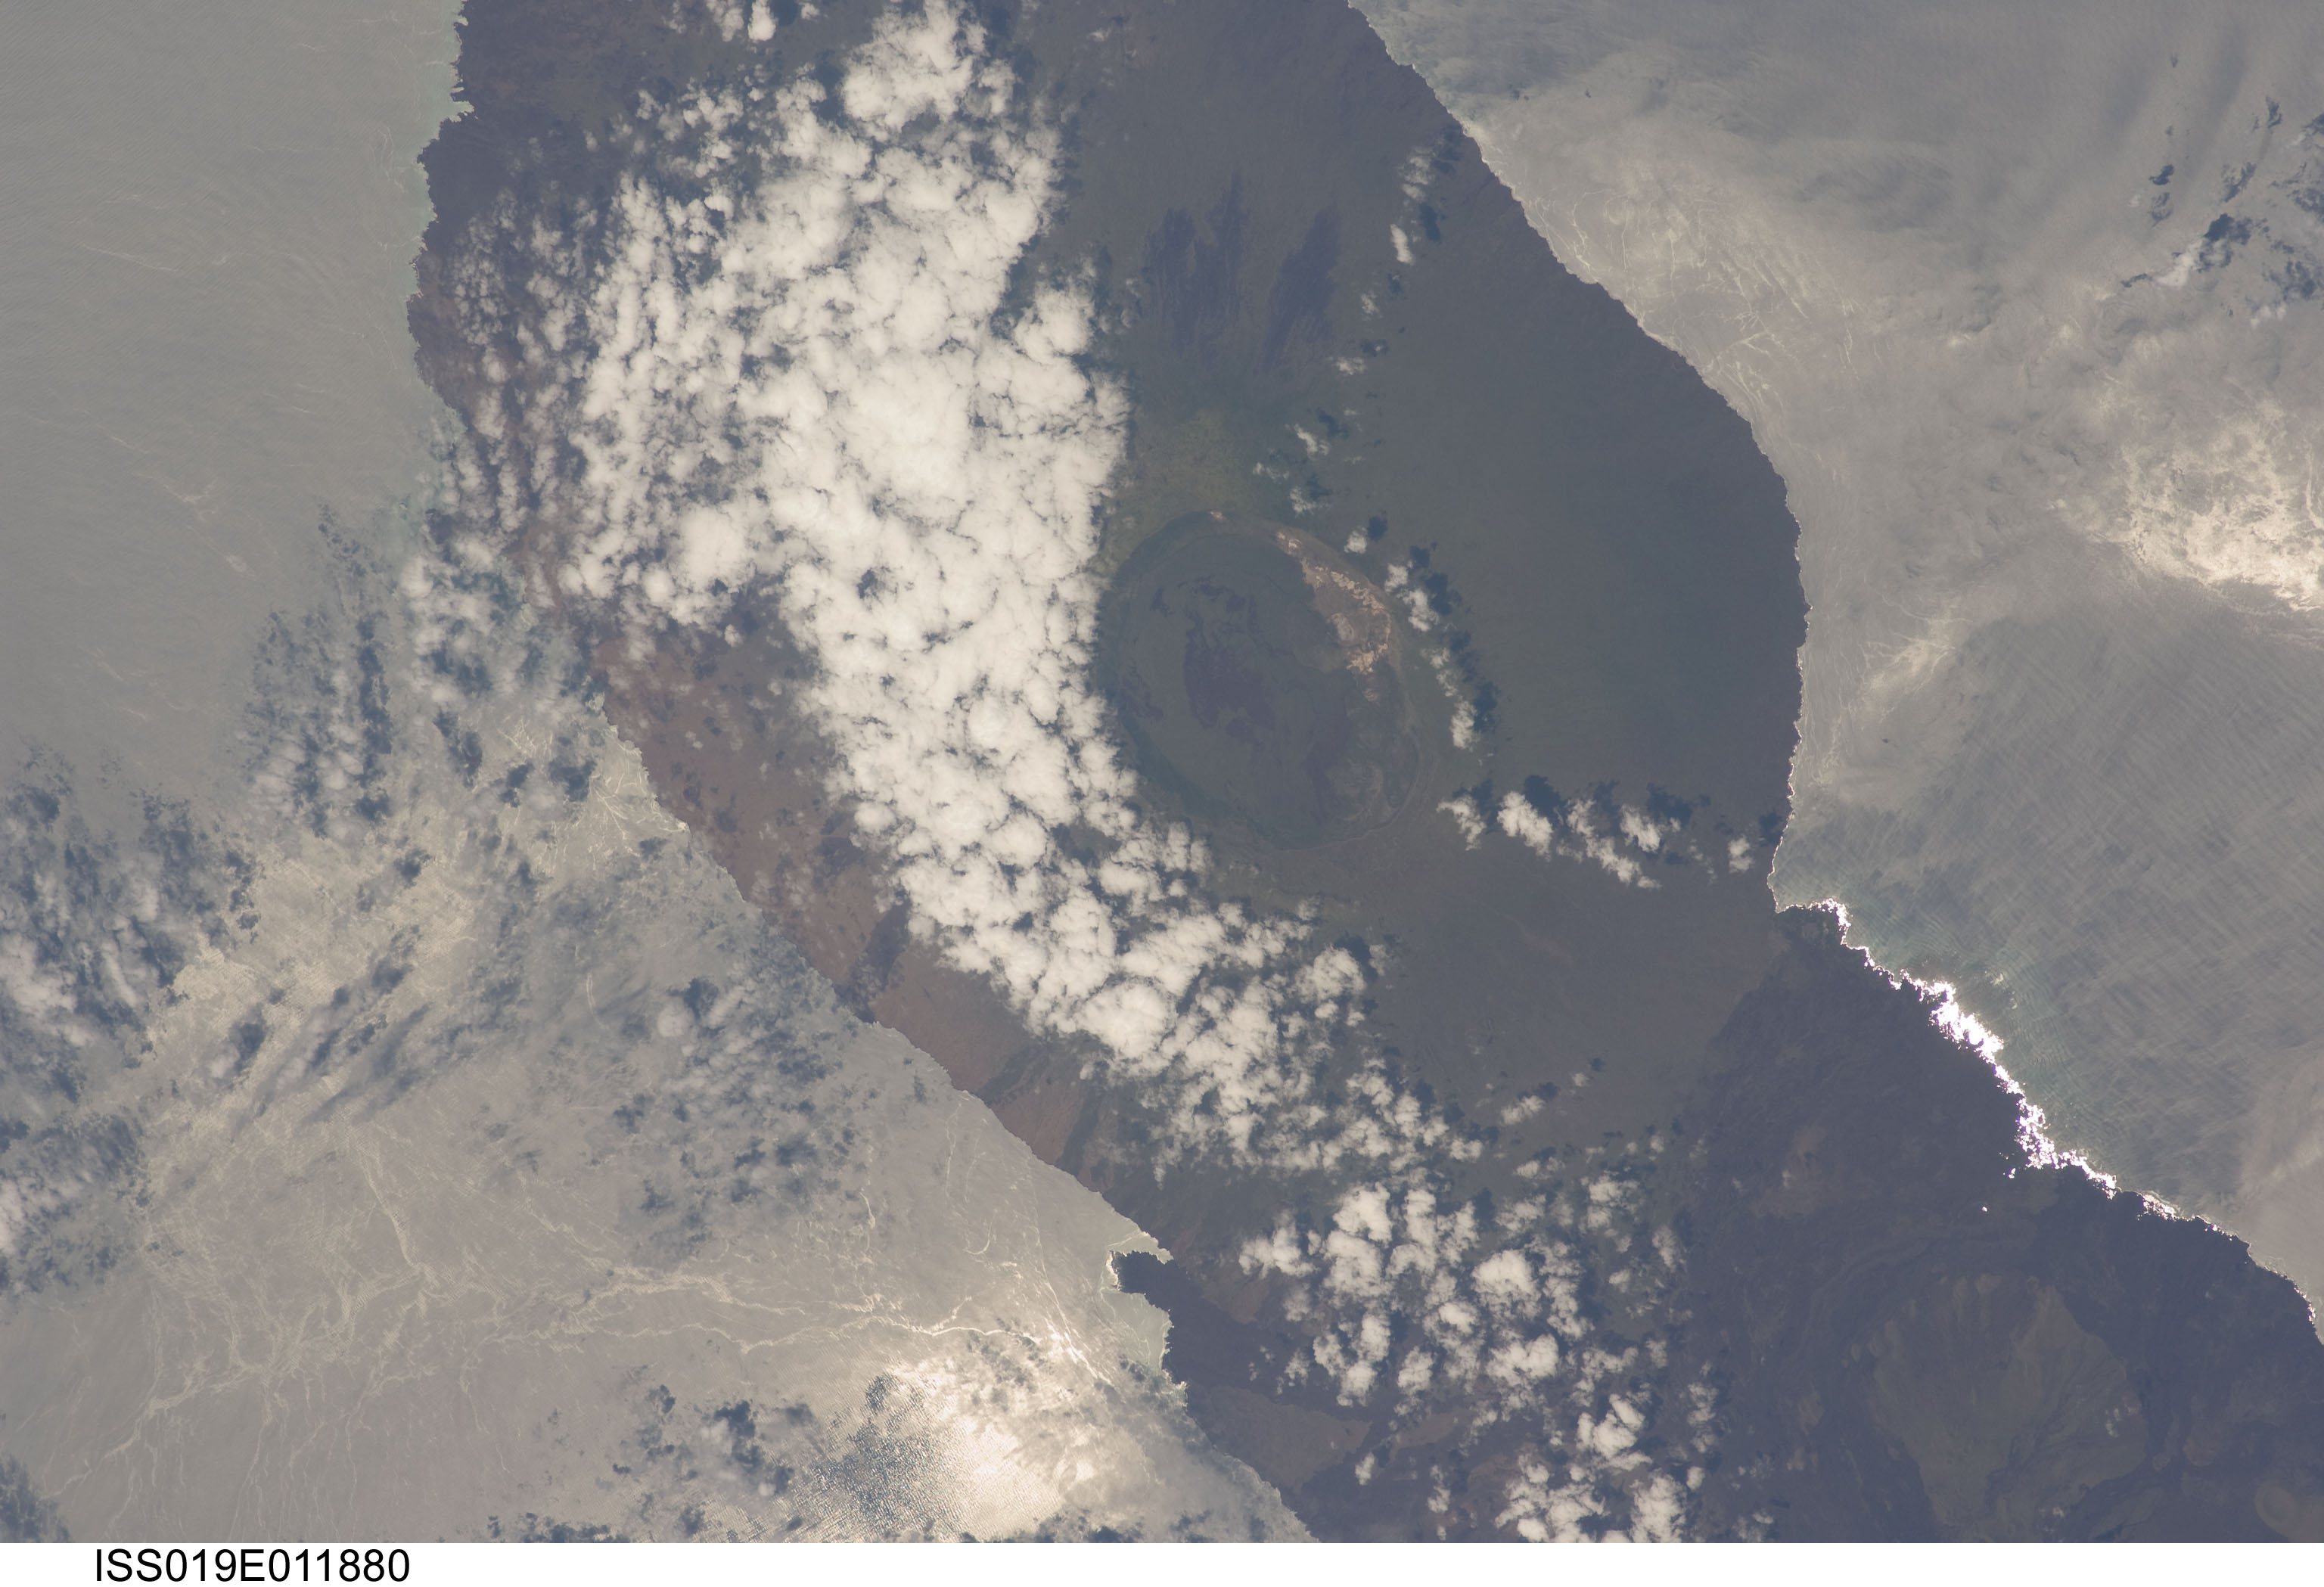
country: GALAPAGOS ISLANDS
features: ISABELA ISLAND, COAST, VOLCANO
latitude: -0.4
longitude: -91.1
